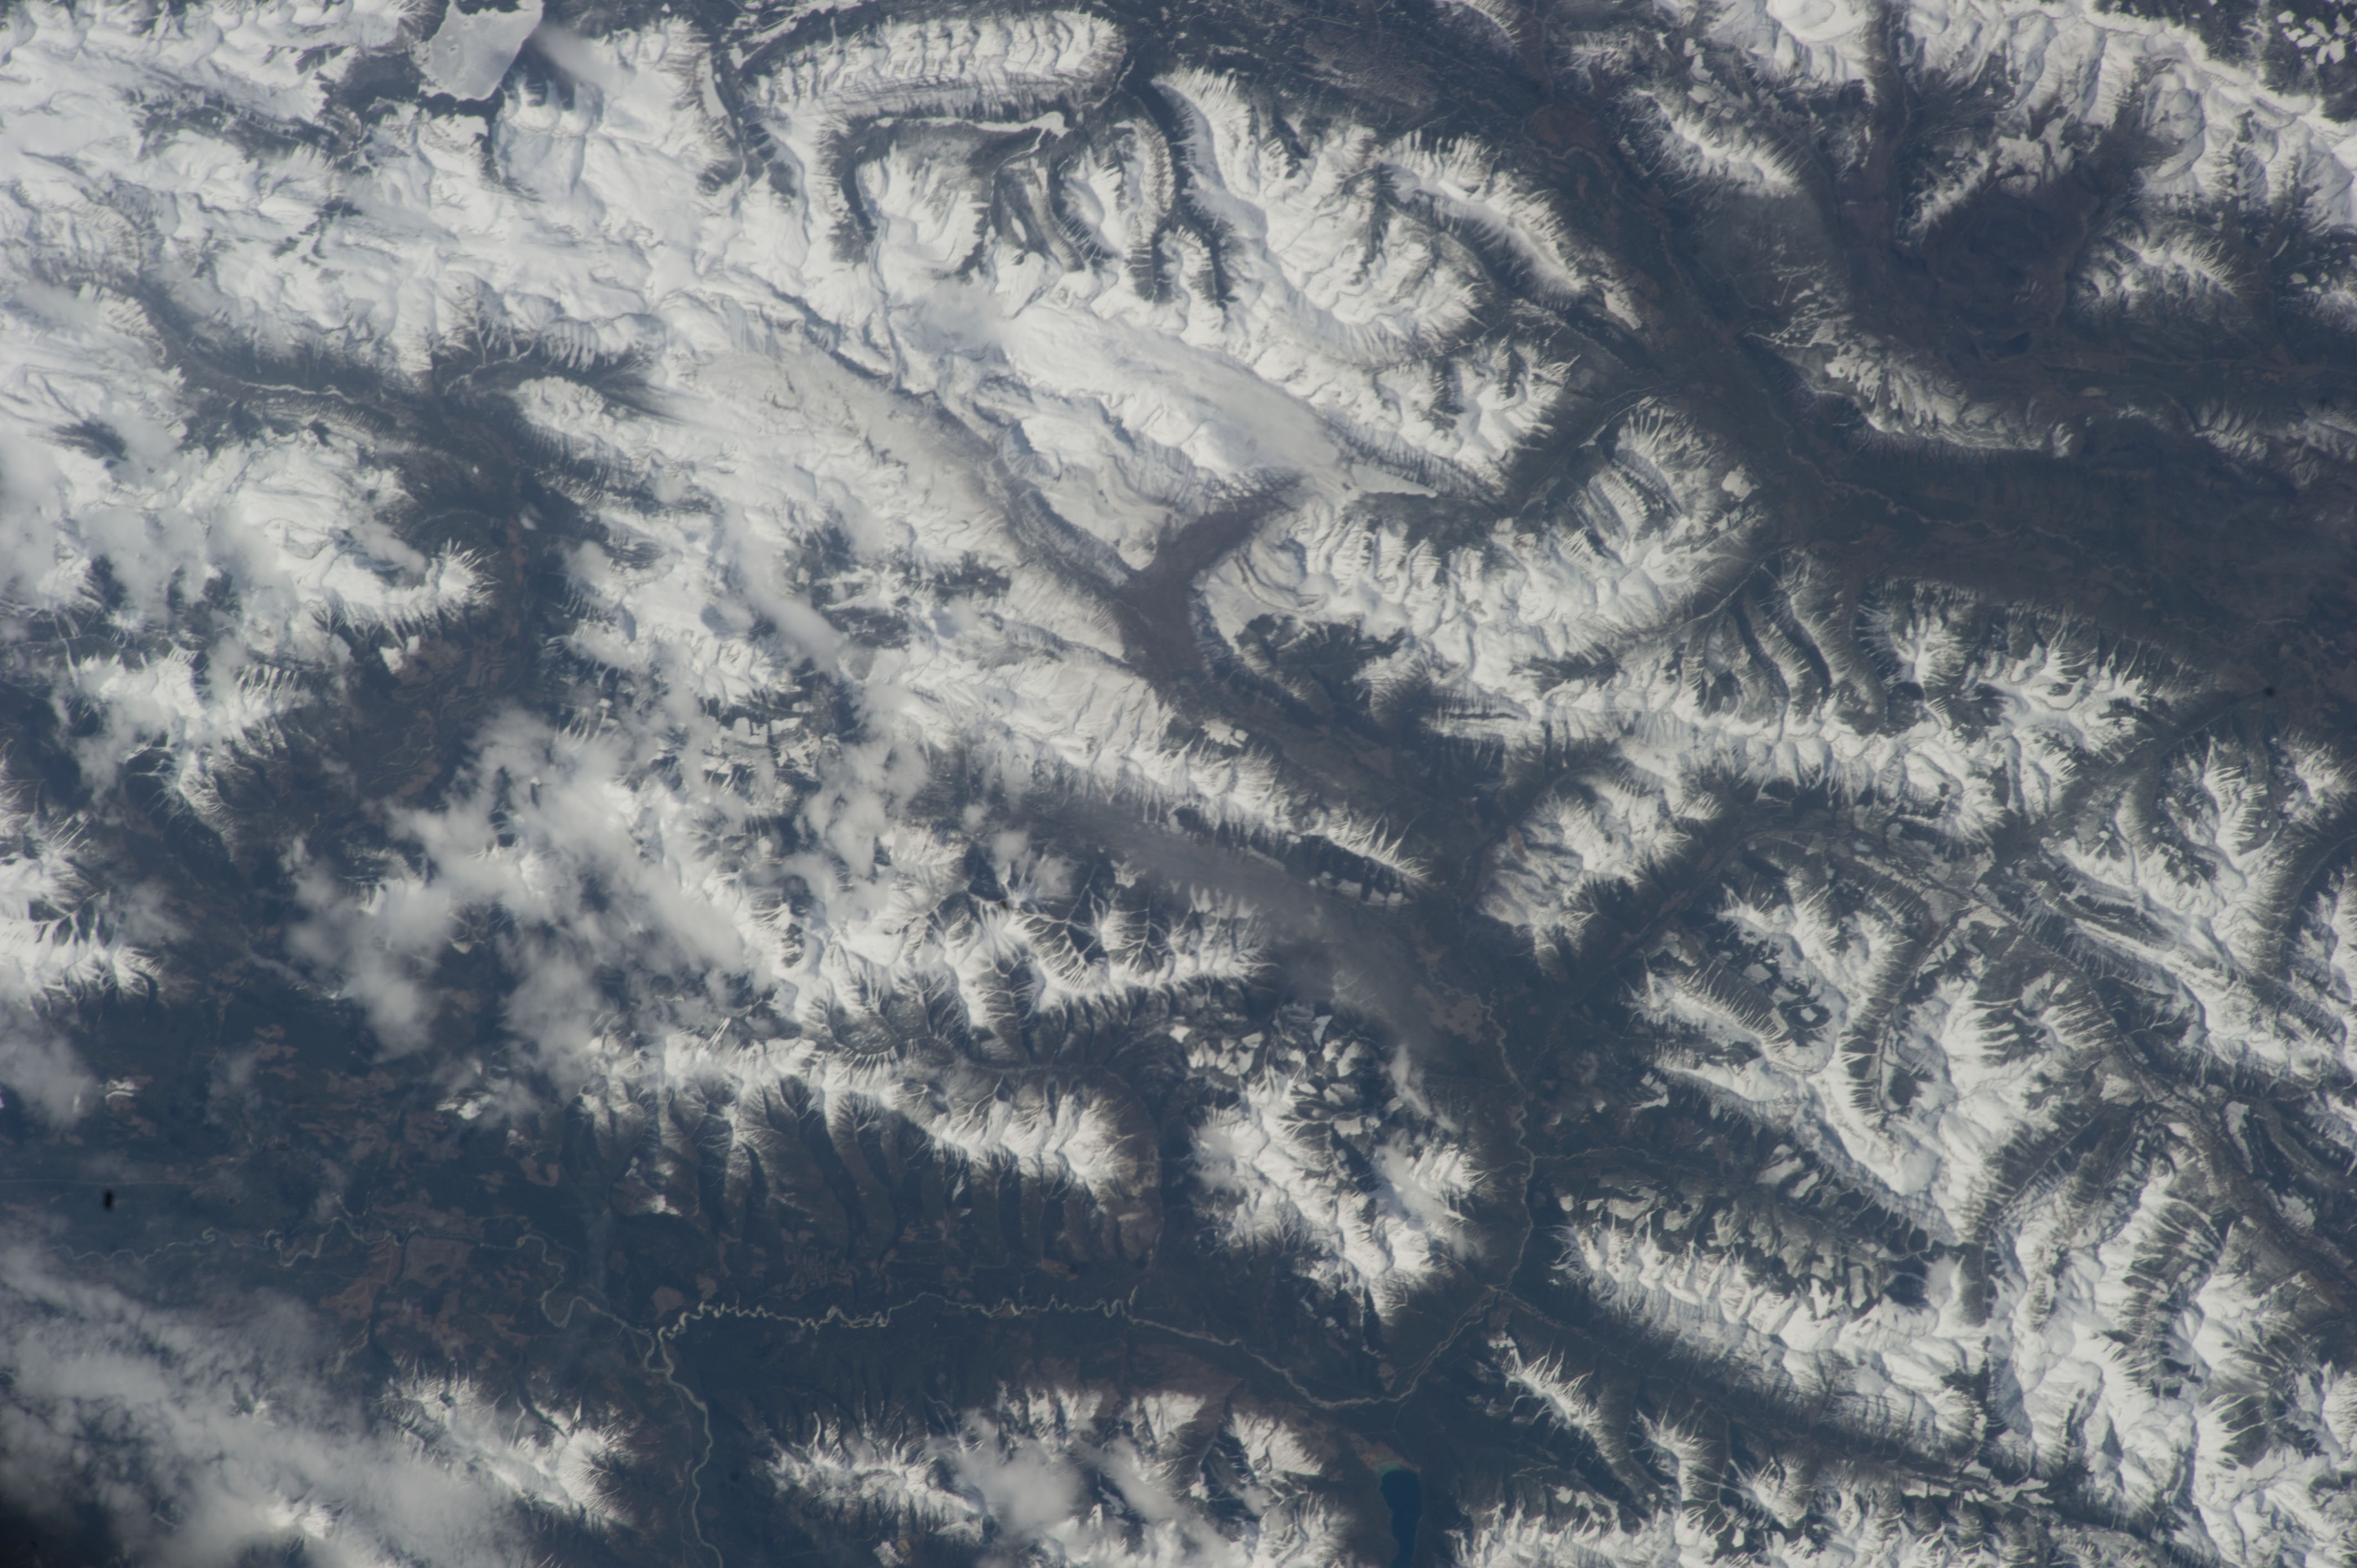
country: CANADA-BC
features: ROCKY MTS., SNOW, VALLEYS, RAVINES, FOR., CLEAR CUTS, FROZEN LAKES, ROADS
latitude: 50.3
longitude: -115.3
